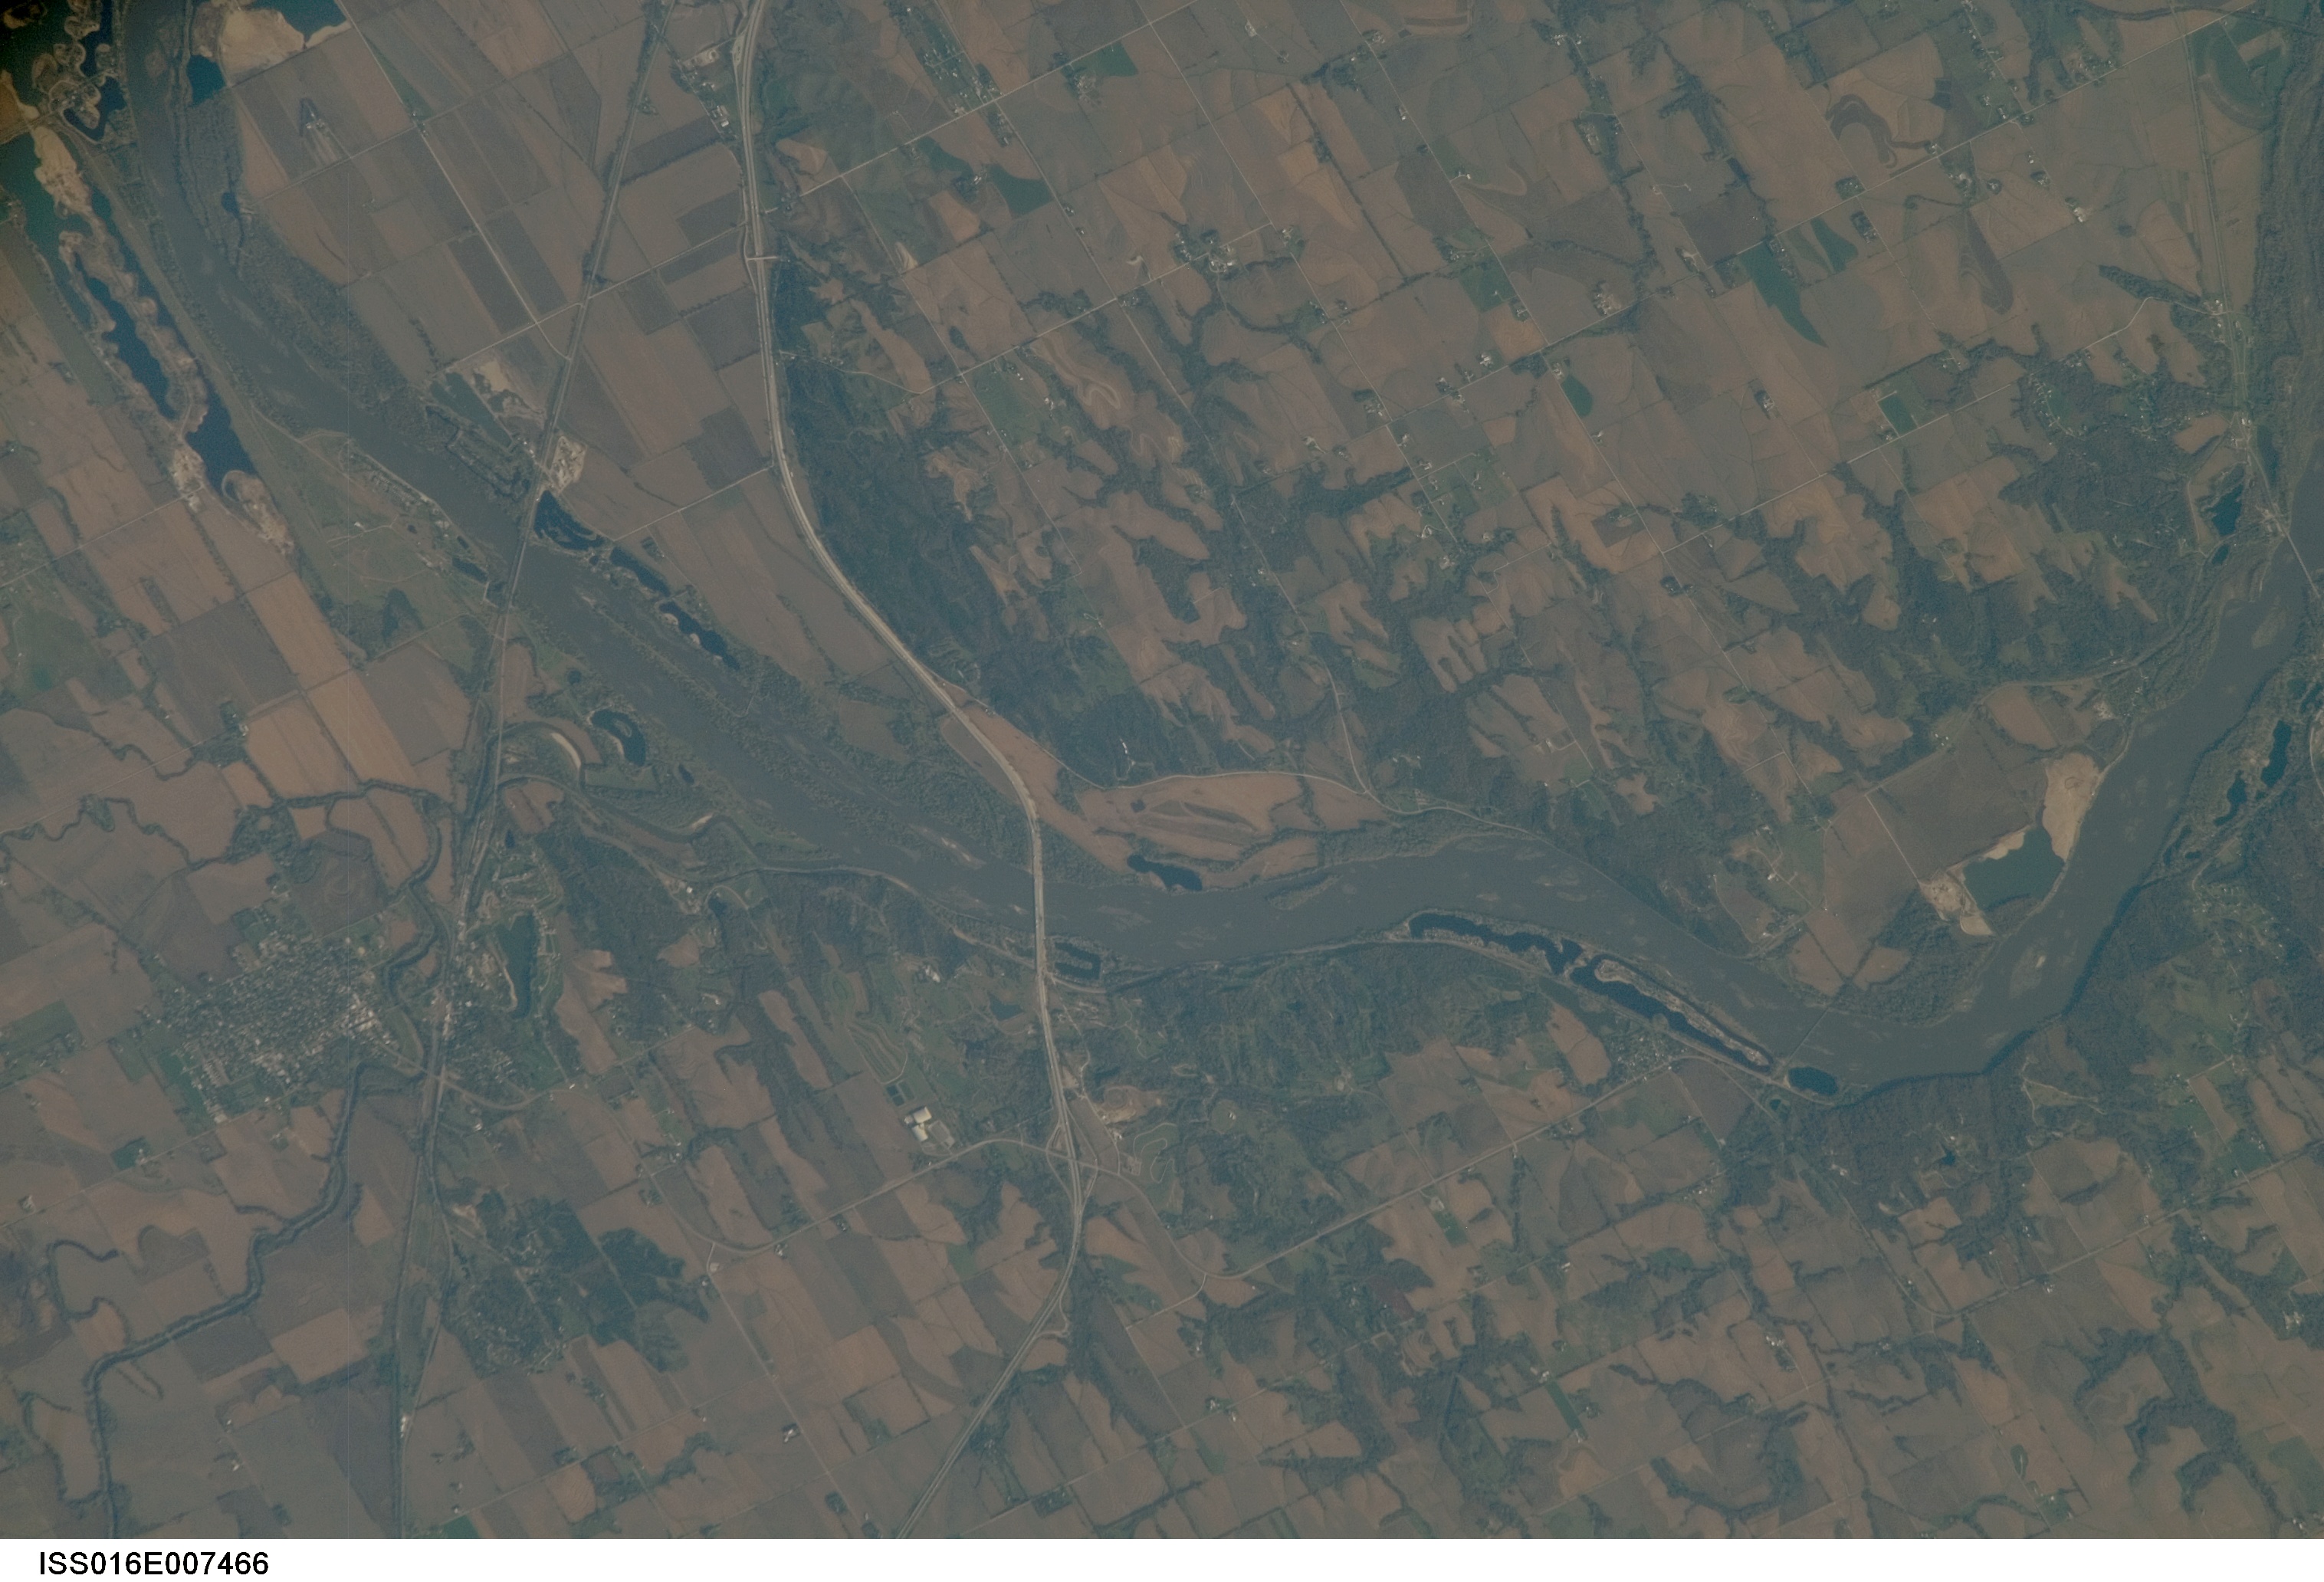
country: USA-NEBRASKA
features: ASHLAND, PLATTE RIVER, AGR.
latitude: 41.0
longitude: -96.3
